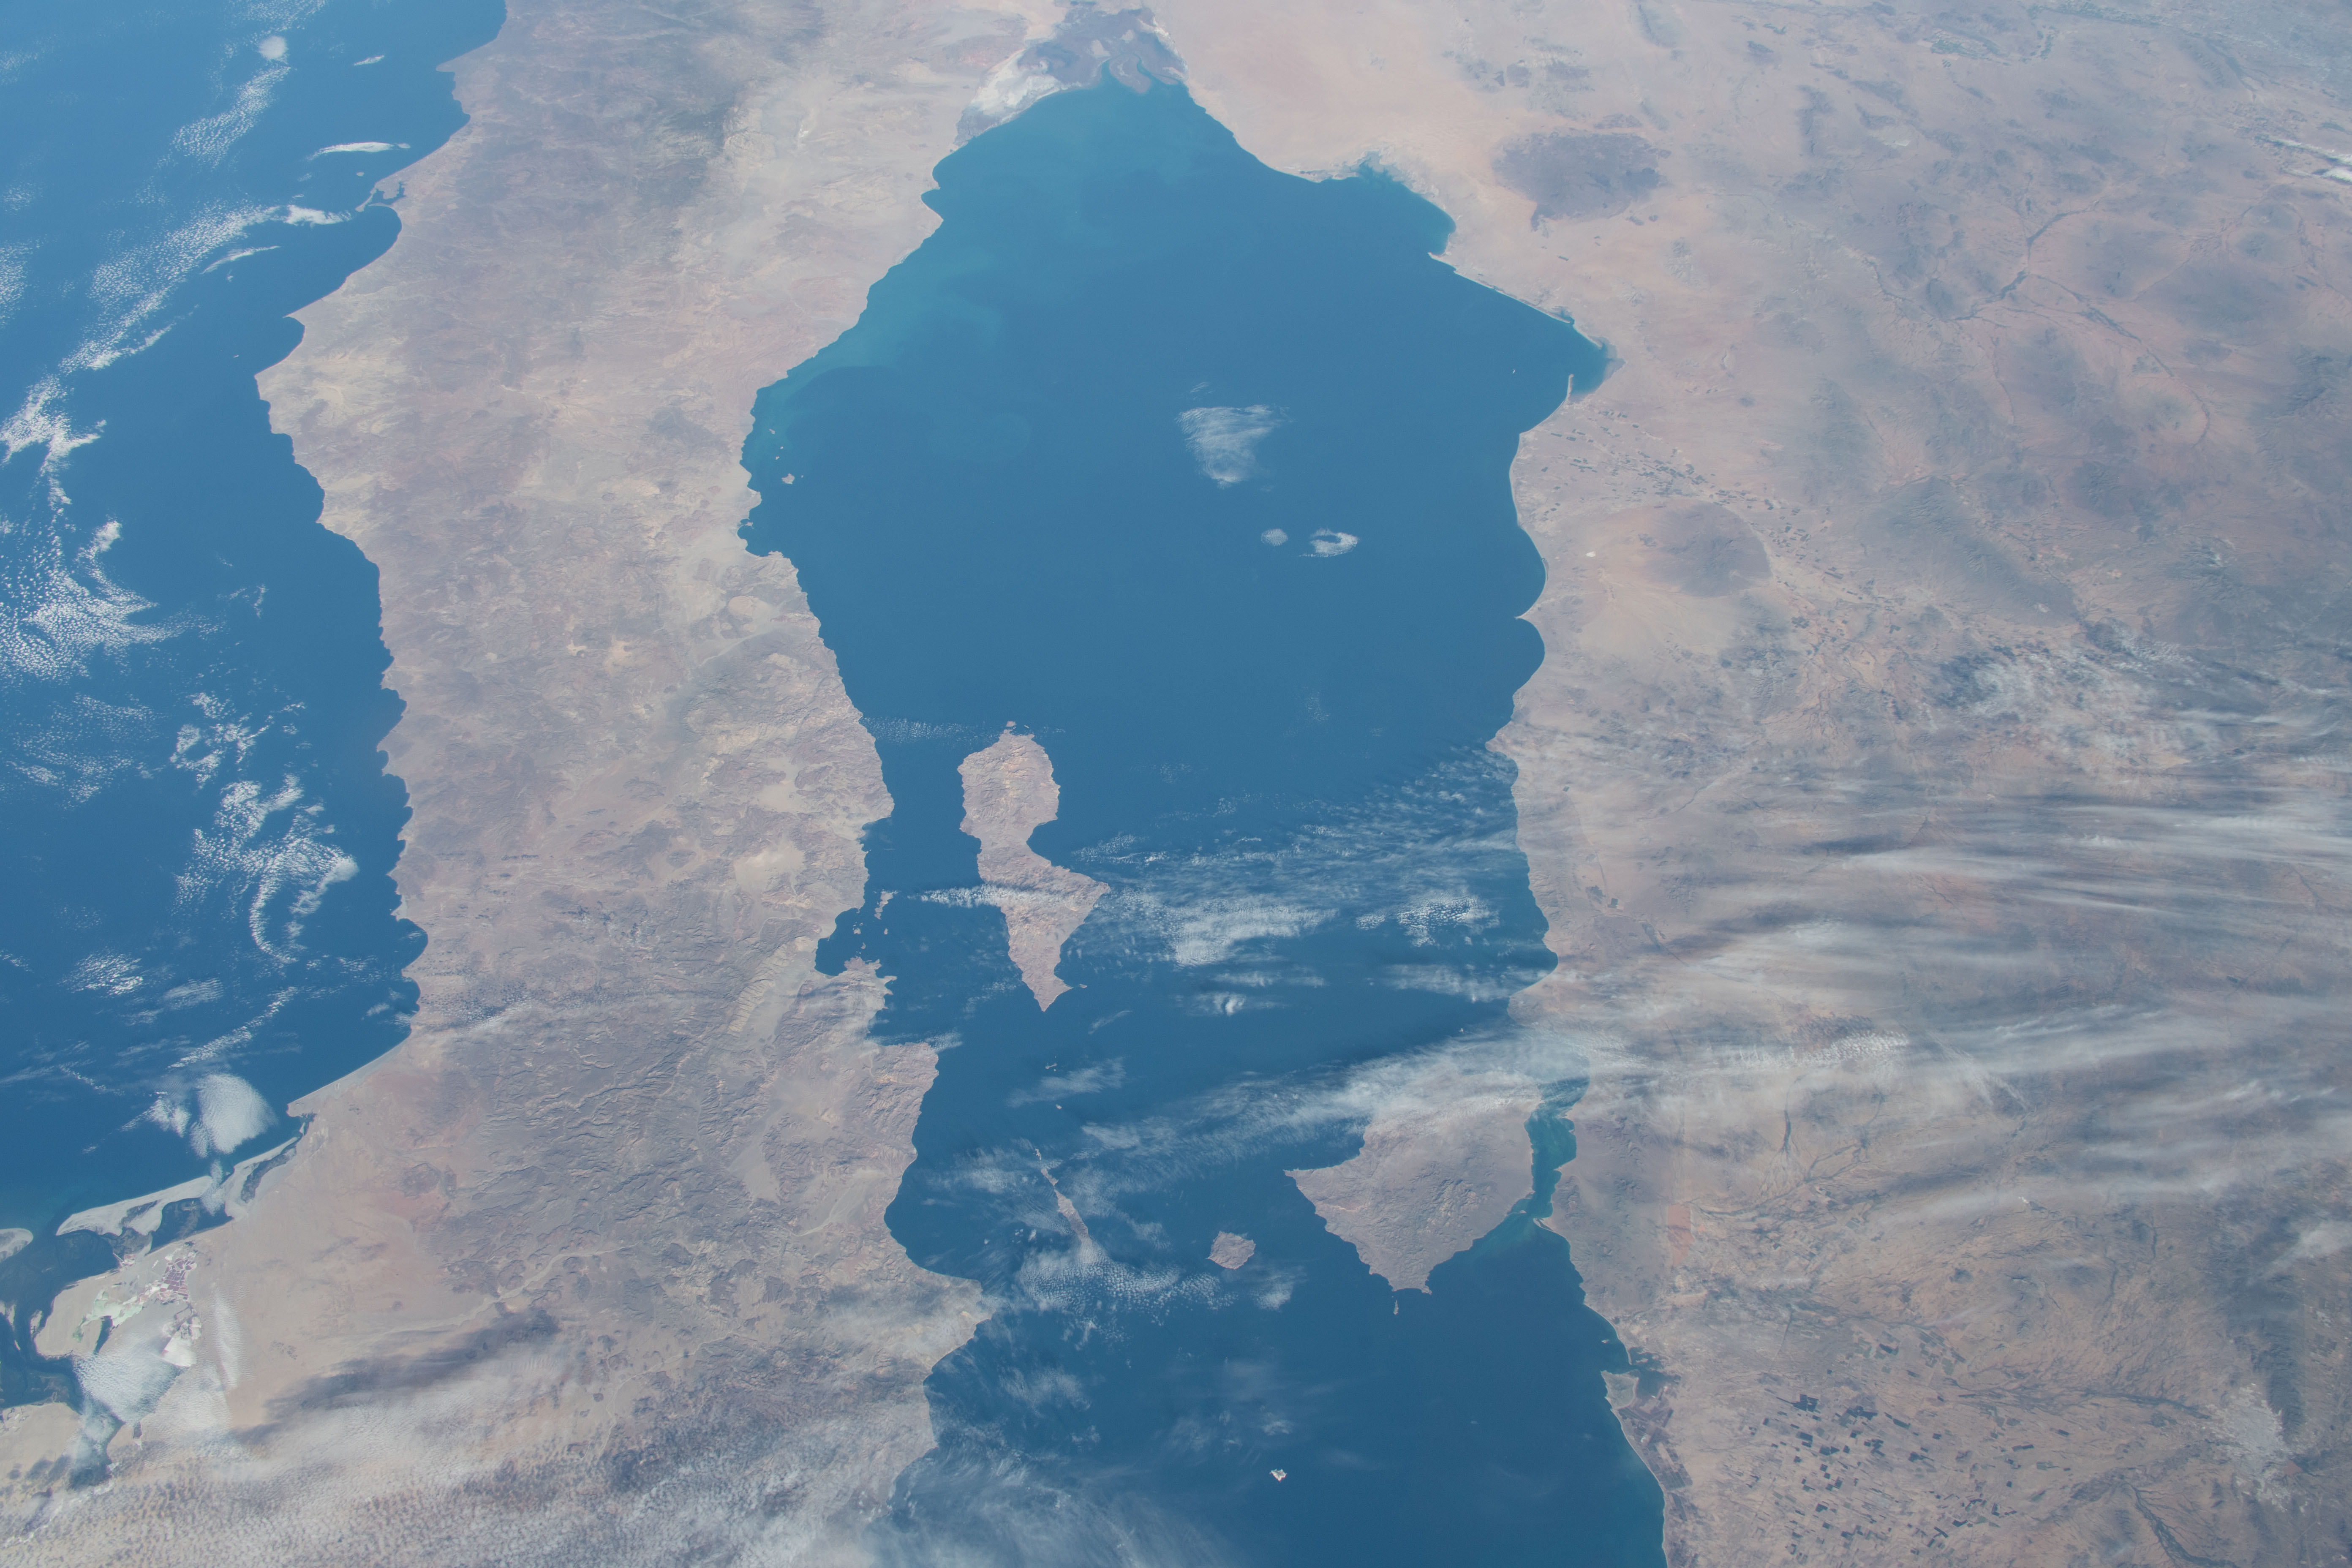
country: MEXICO
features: GULF OF CALIFORNIA, BAJA CALIFORNIA SUR, SONORAN DESERT
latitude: 29.5
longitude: -113.0
